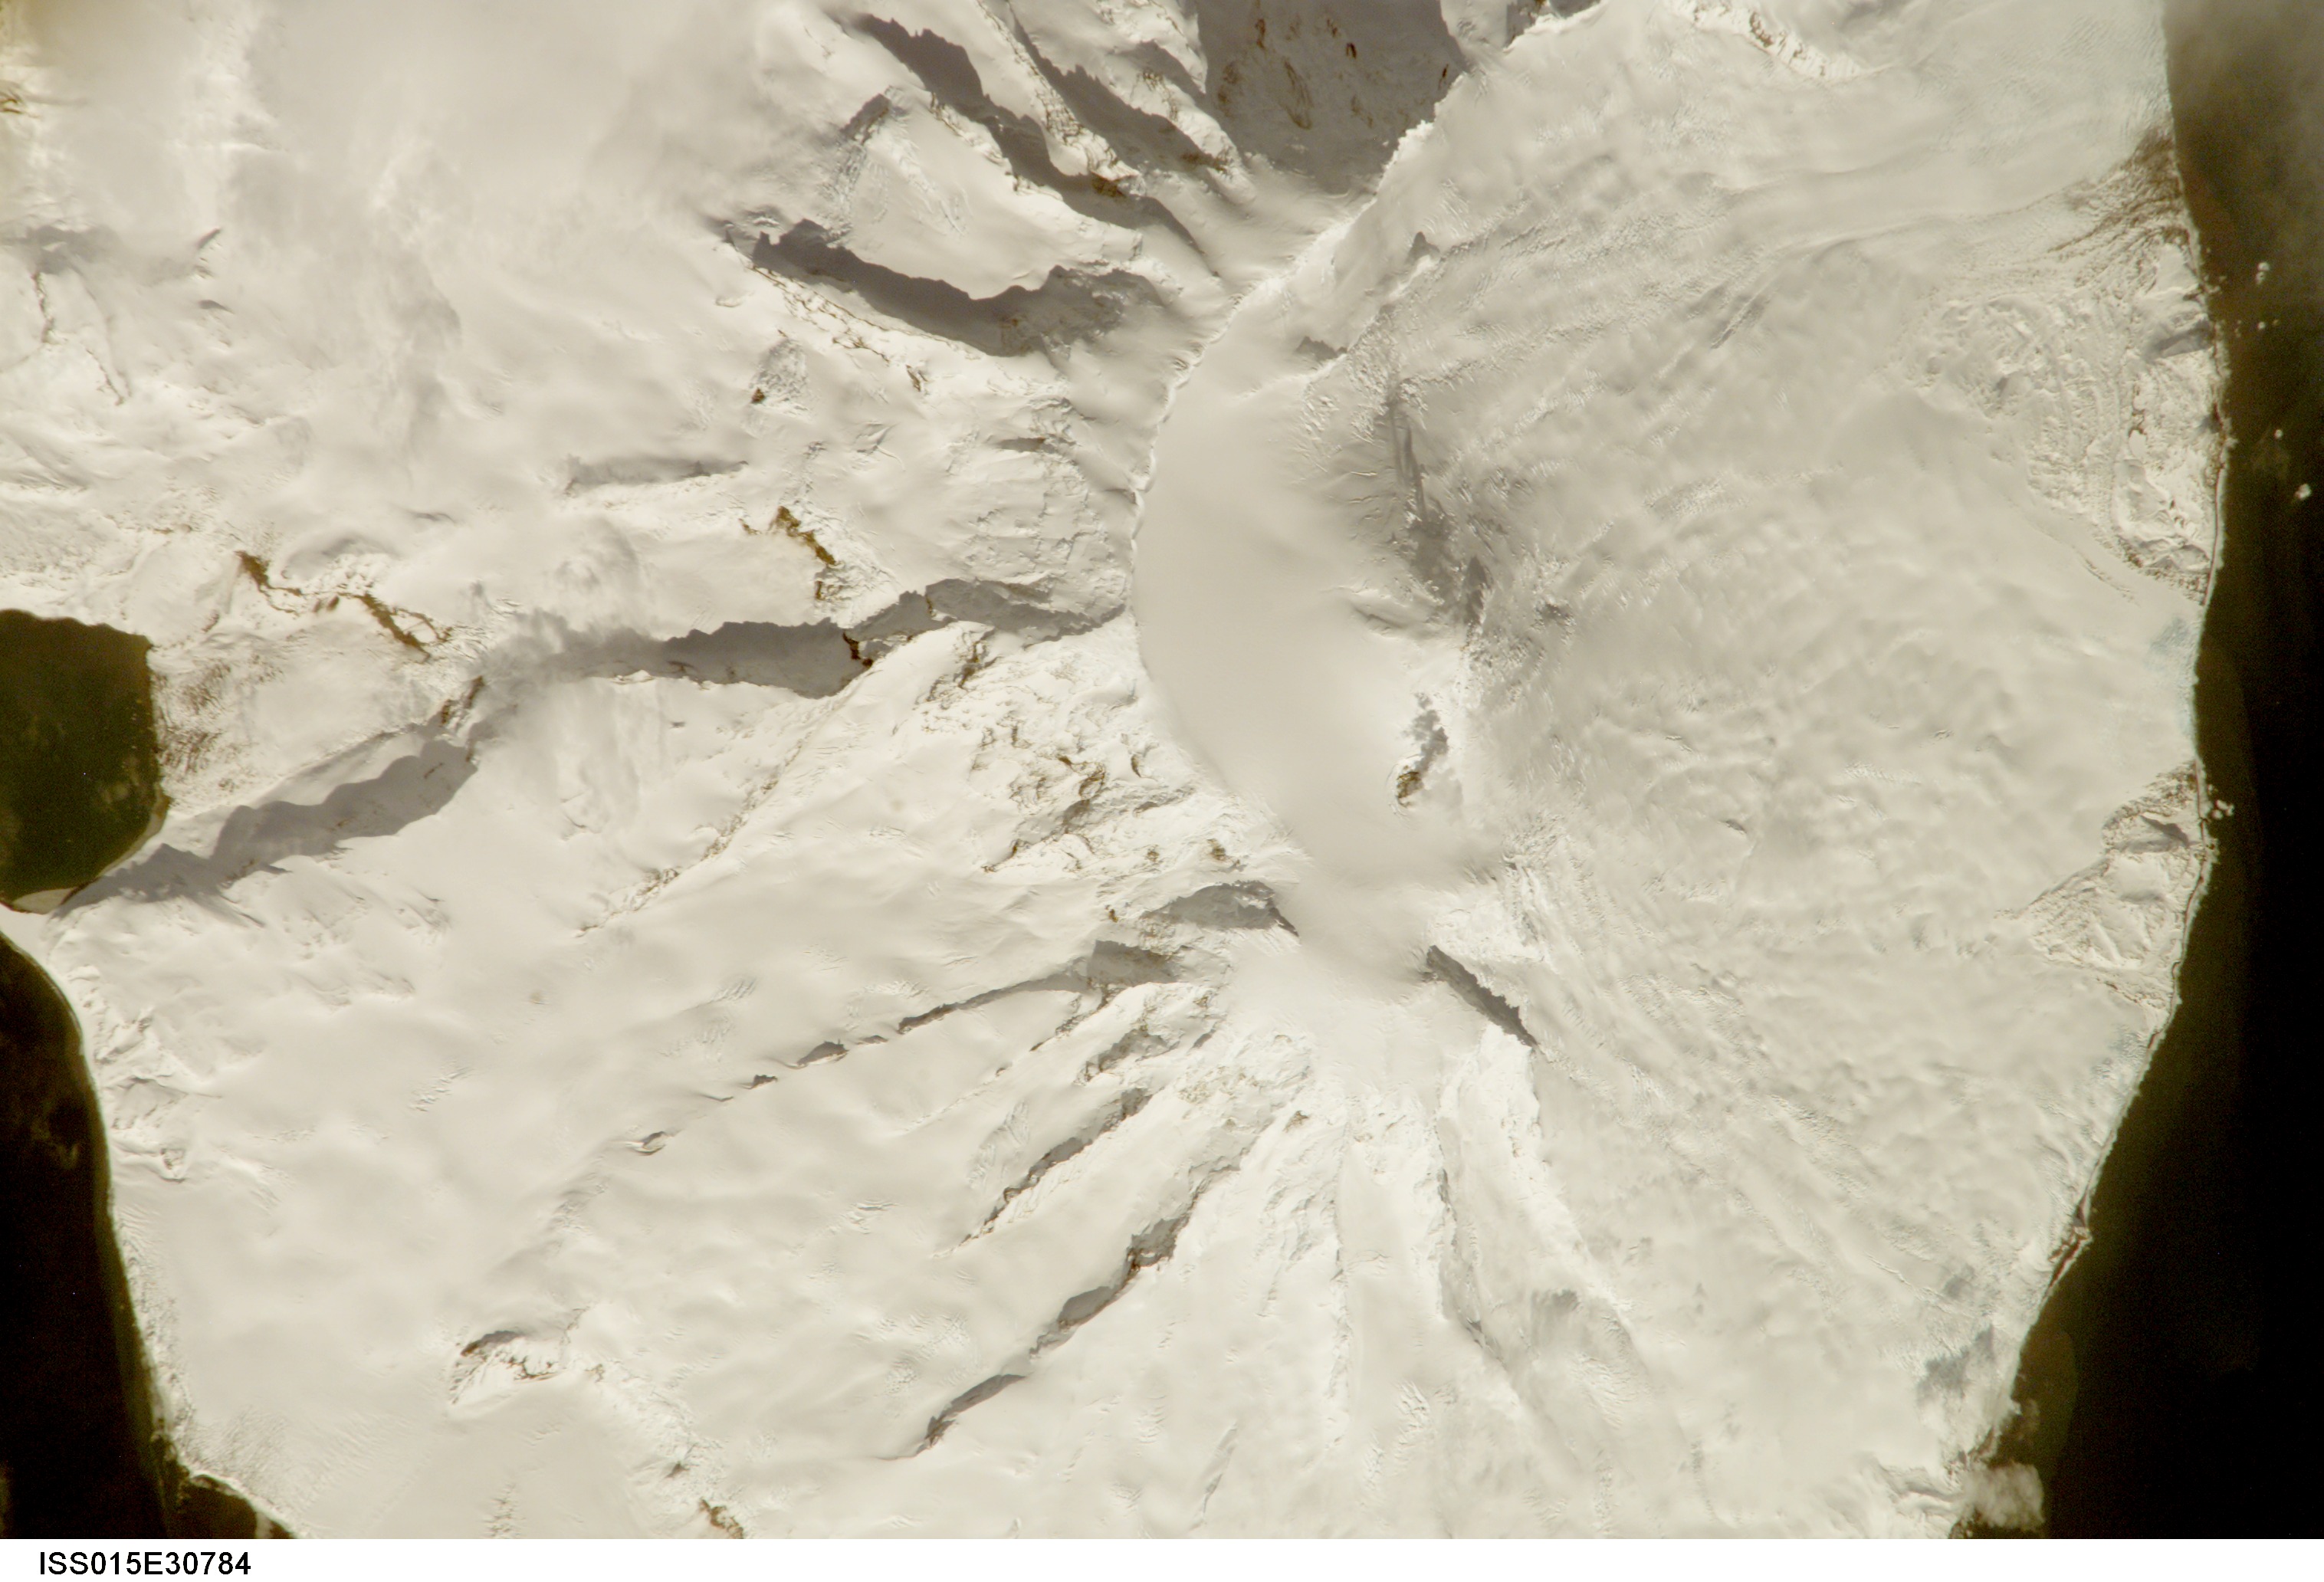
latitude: -53.1
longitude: 73.6
